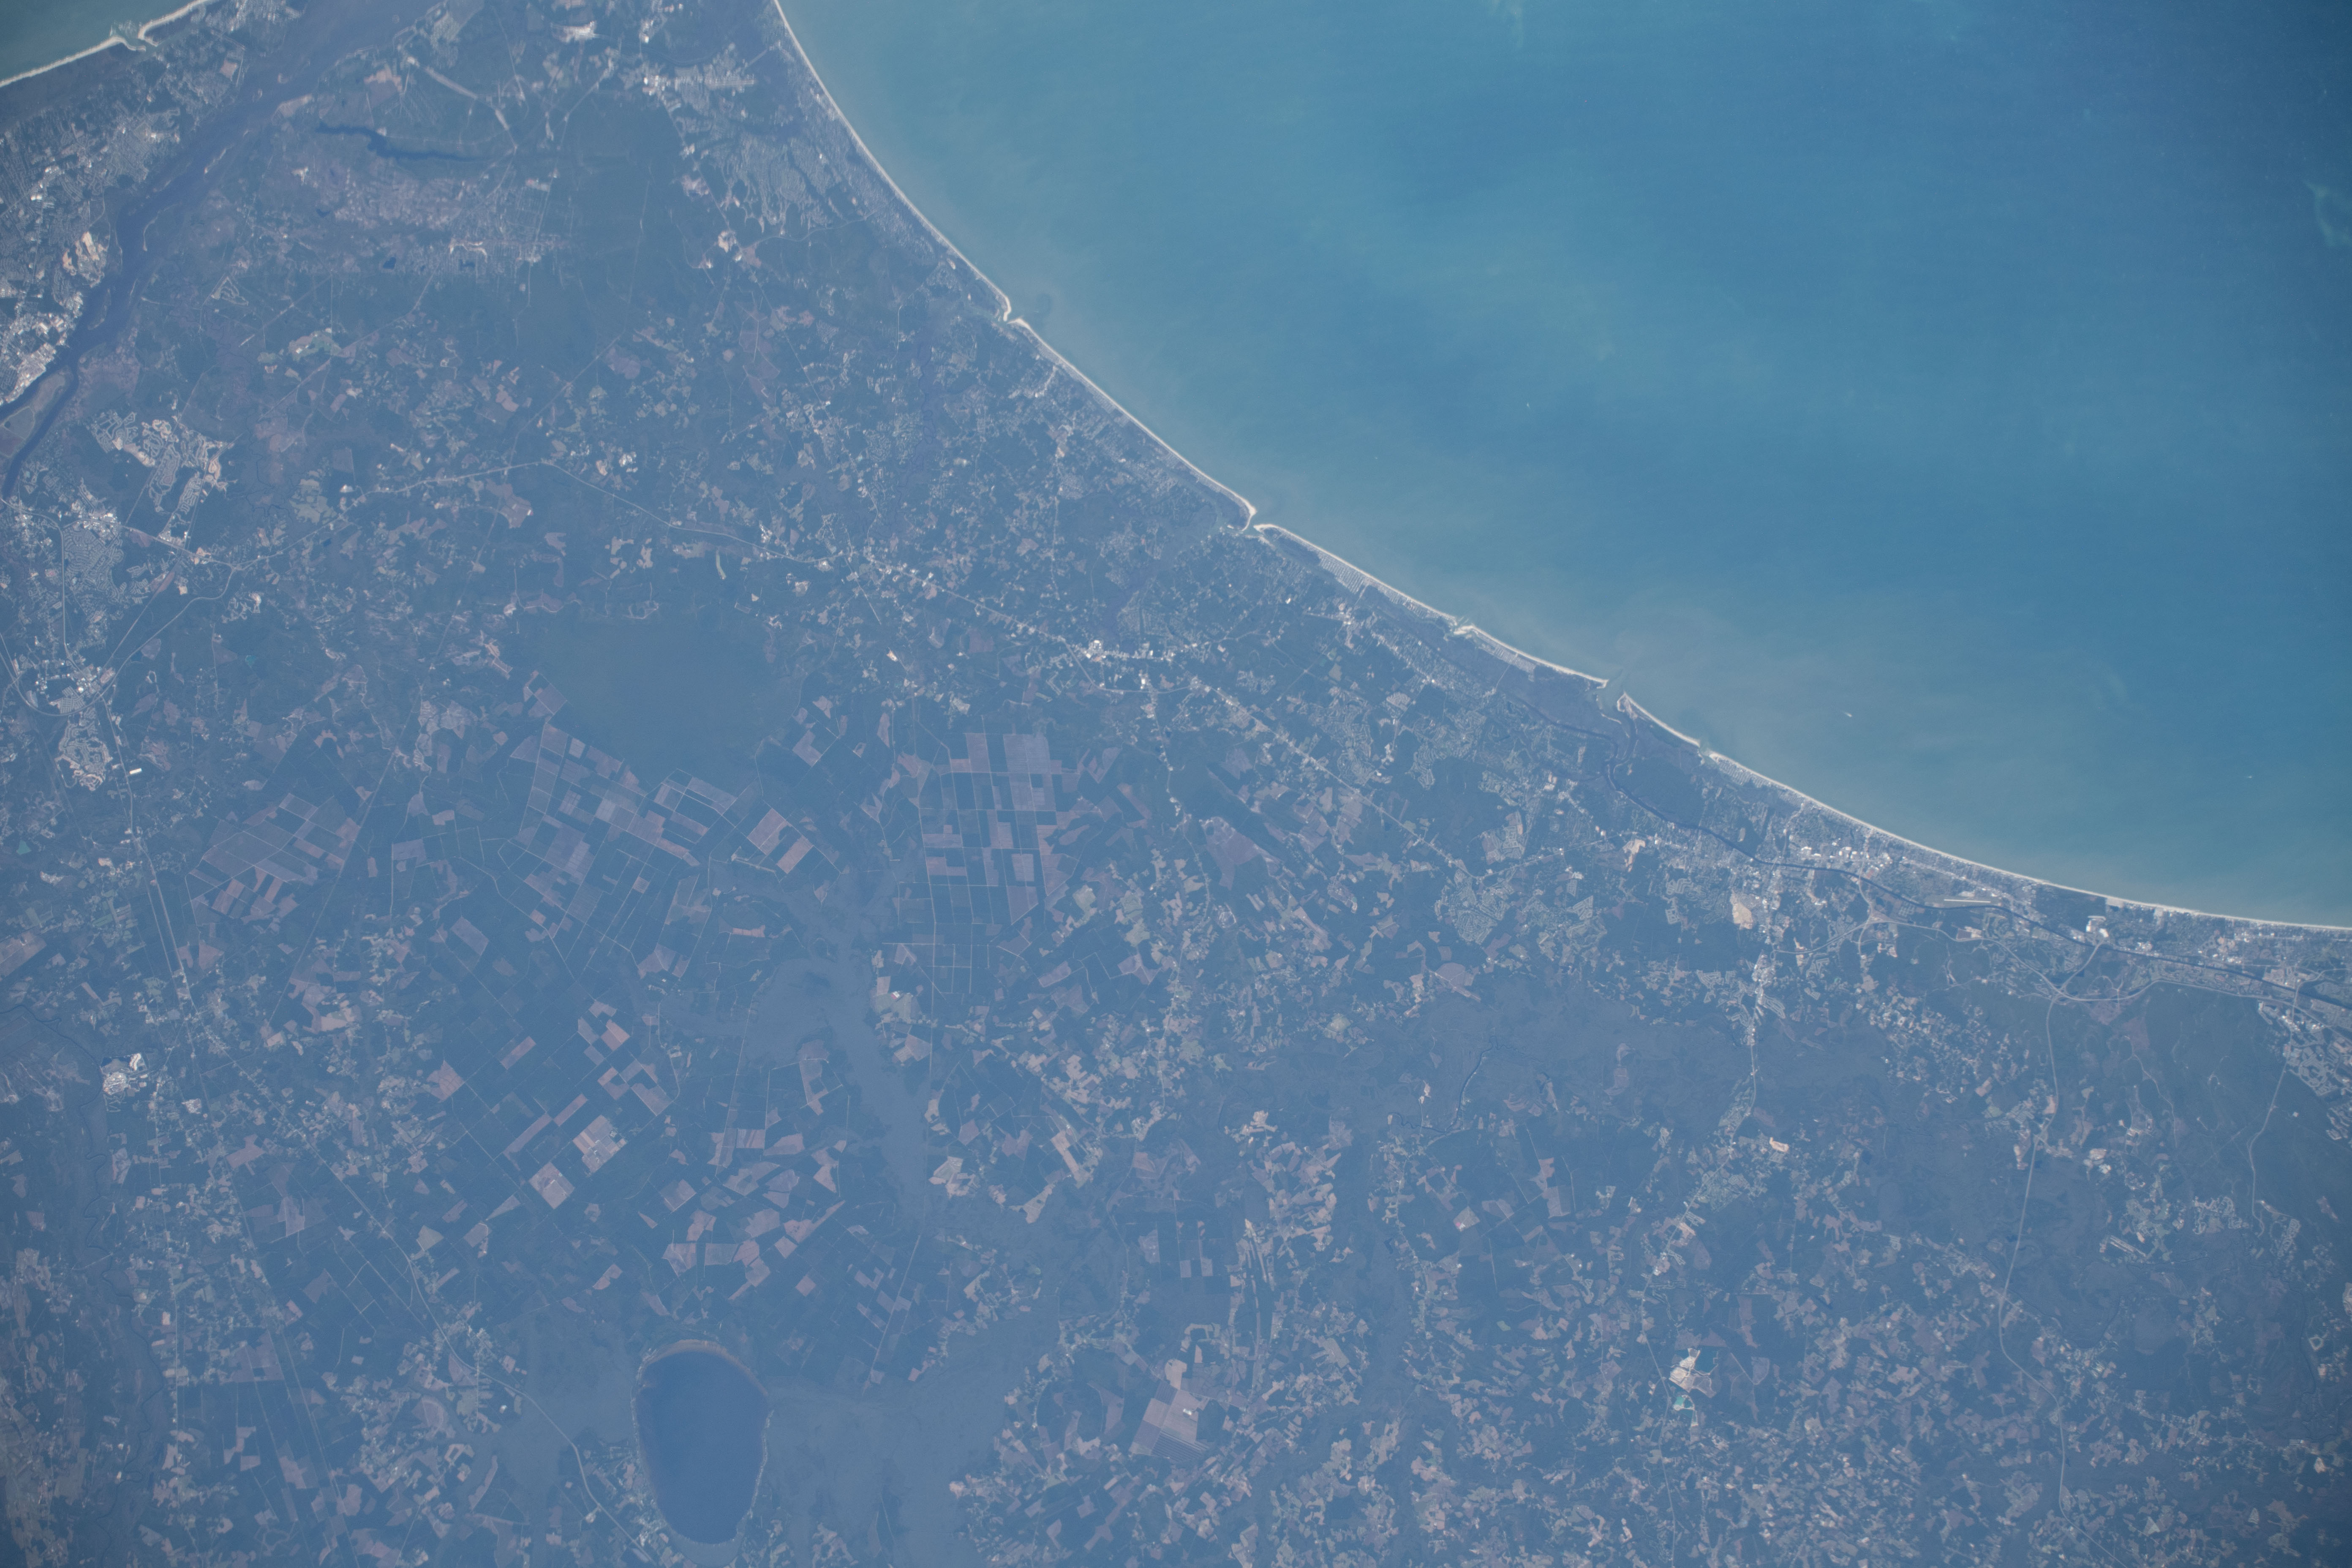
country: USA-NORTH CAROLINA
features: LAKE WACCAMAW, NORTH CAROLINA SHORELINE
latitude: 34.0
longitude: -78.4
